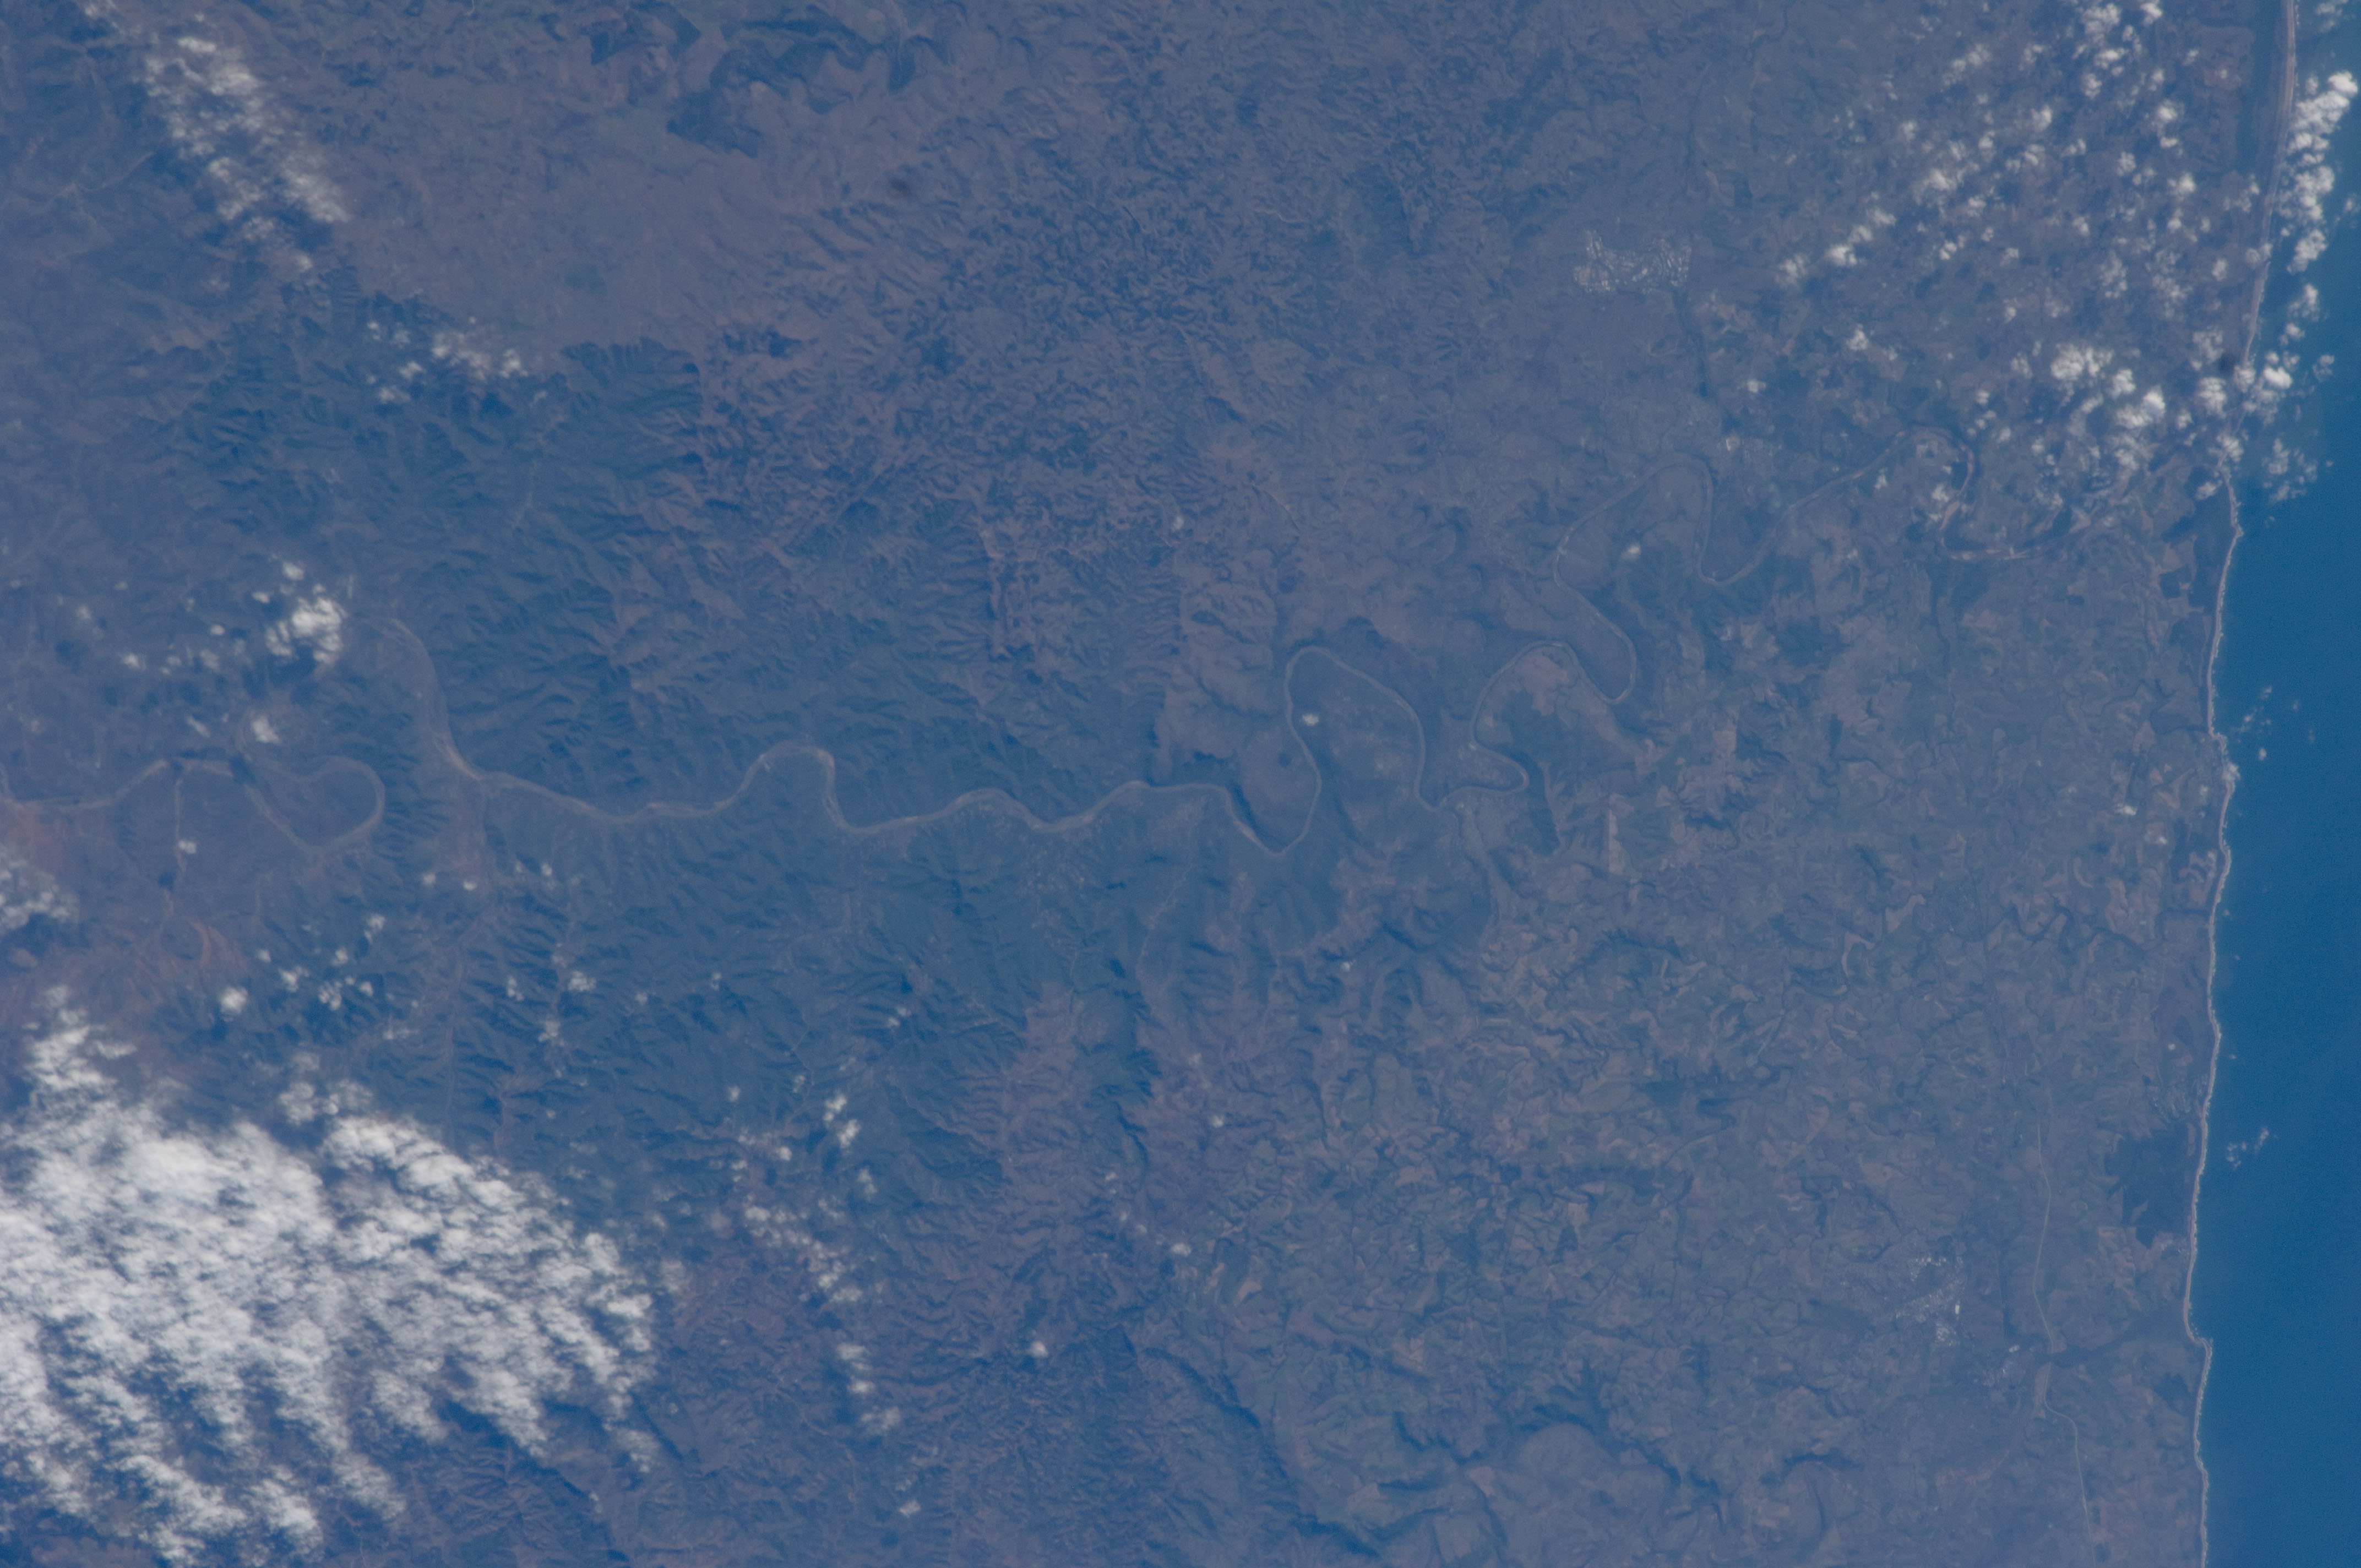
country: REPUBLIC SOUTH AFRICA
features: TUGELA R. VALLEY, COASTLINE
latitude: -29.1
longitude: 31.2
